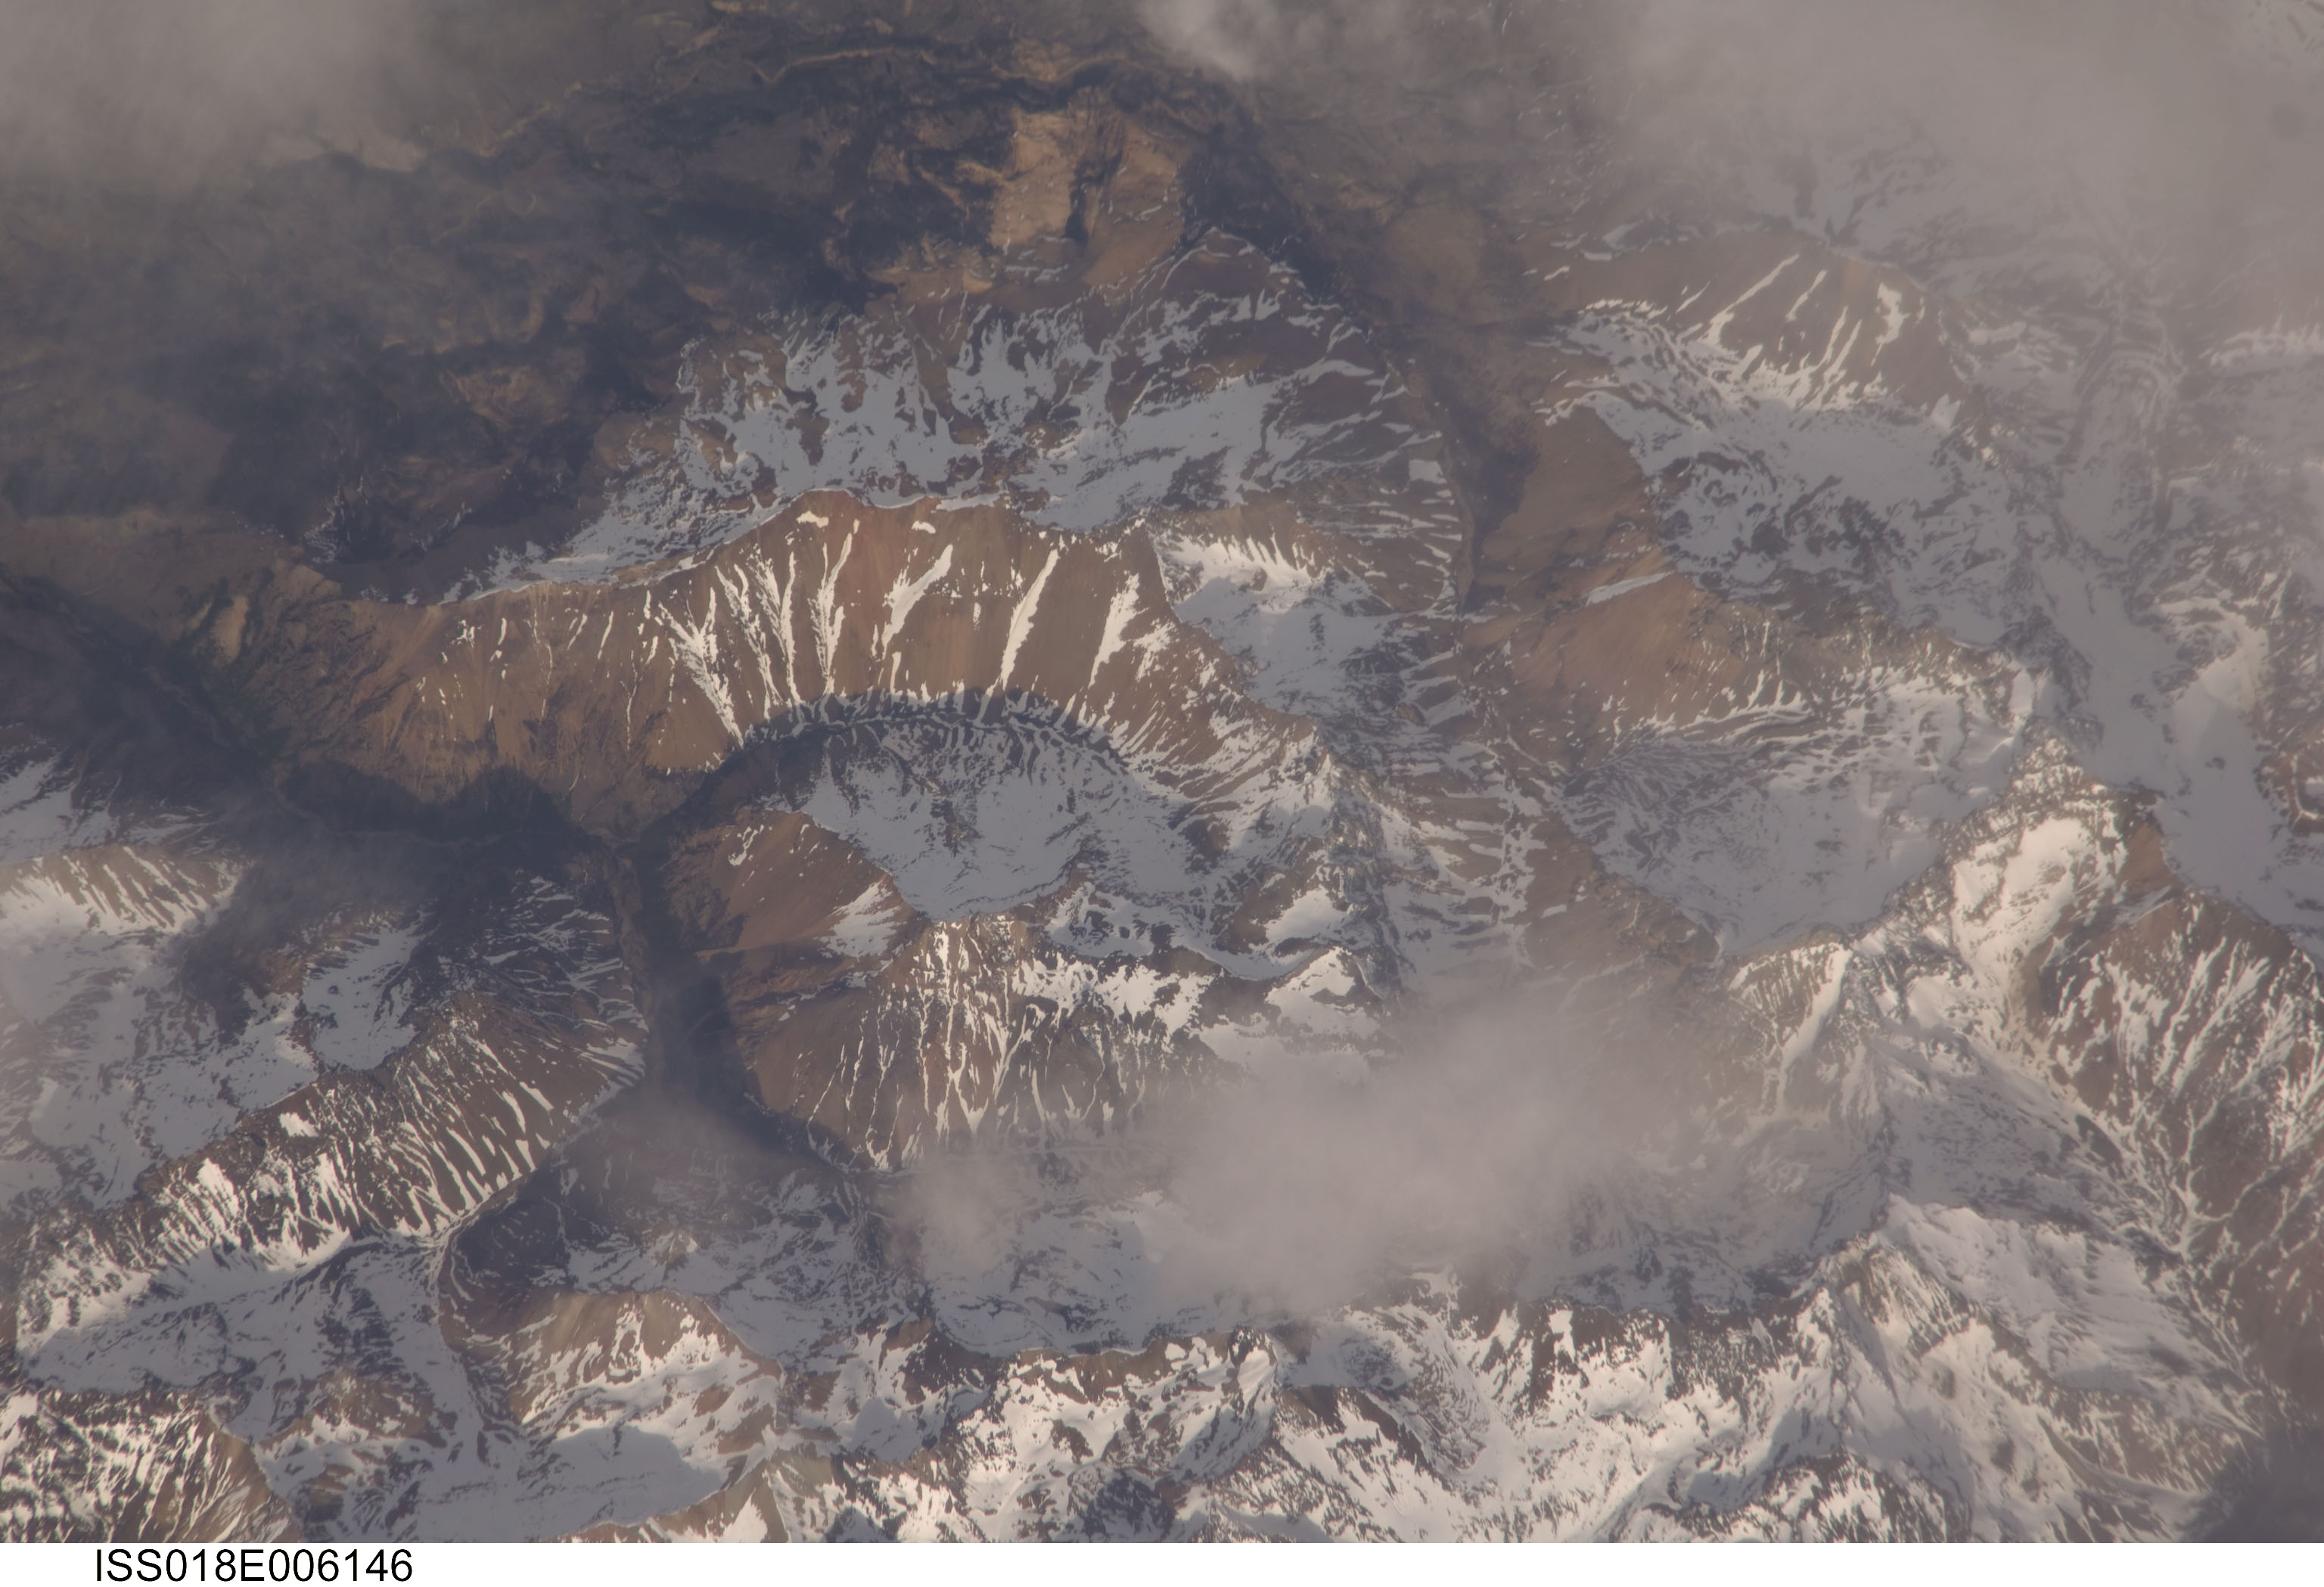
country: ARGENTINA
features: MT. ZEBALLOS AREA, ANDES MTS., SNOW
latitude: -46.9
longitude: -71.9
